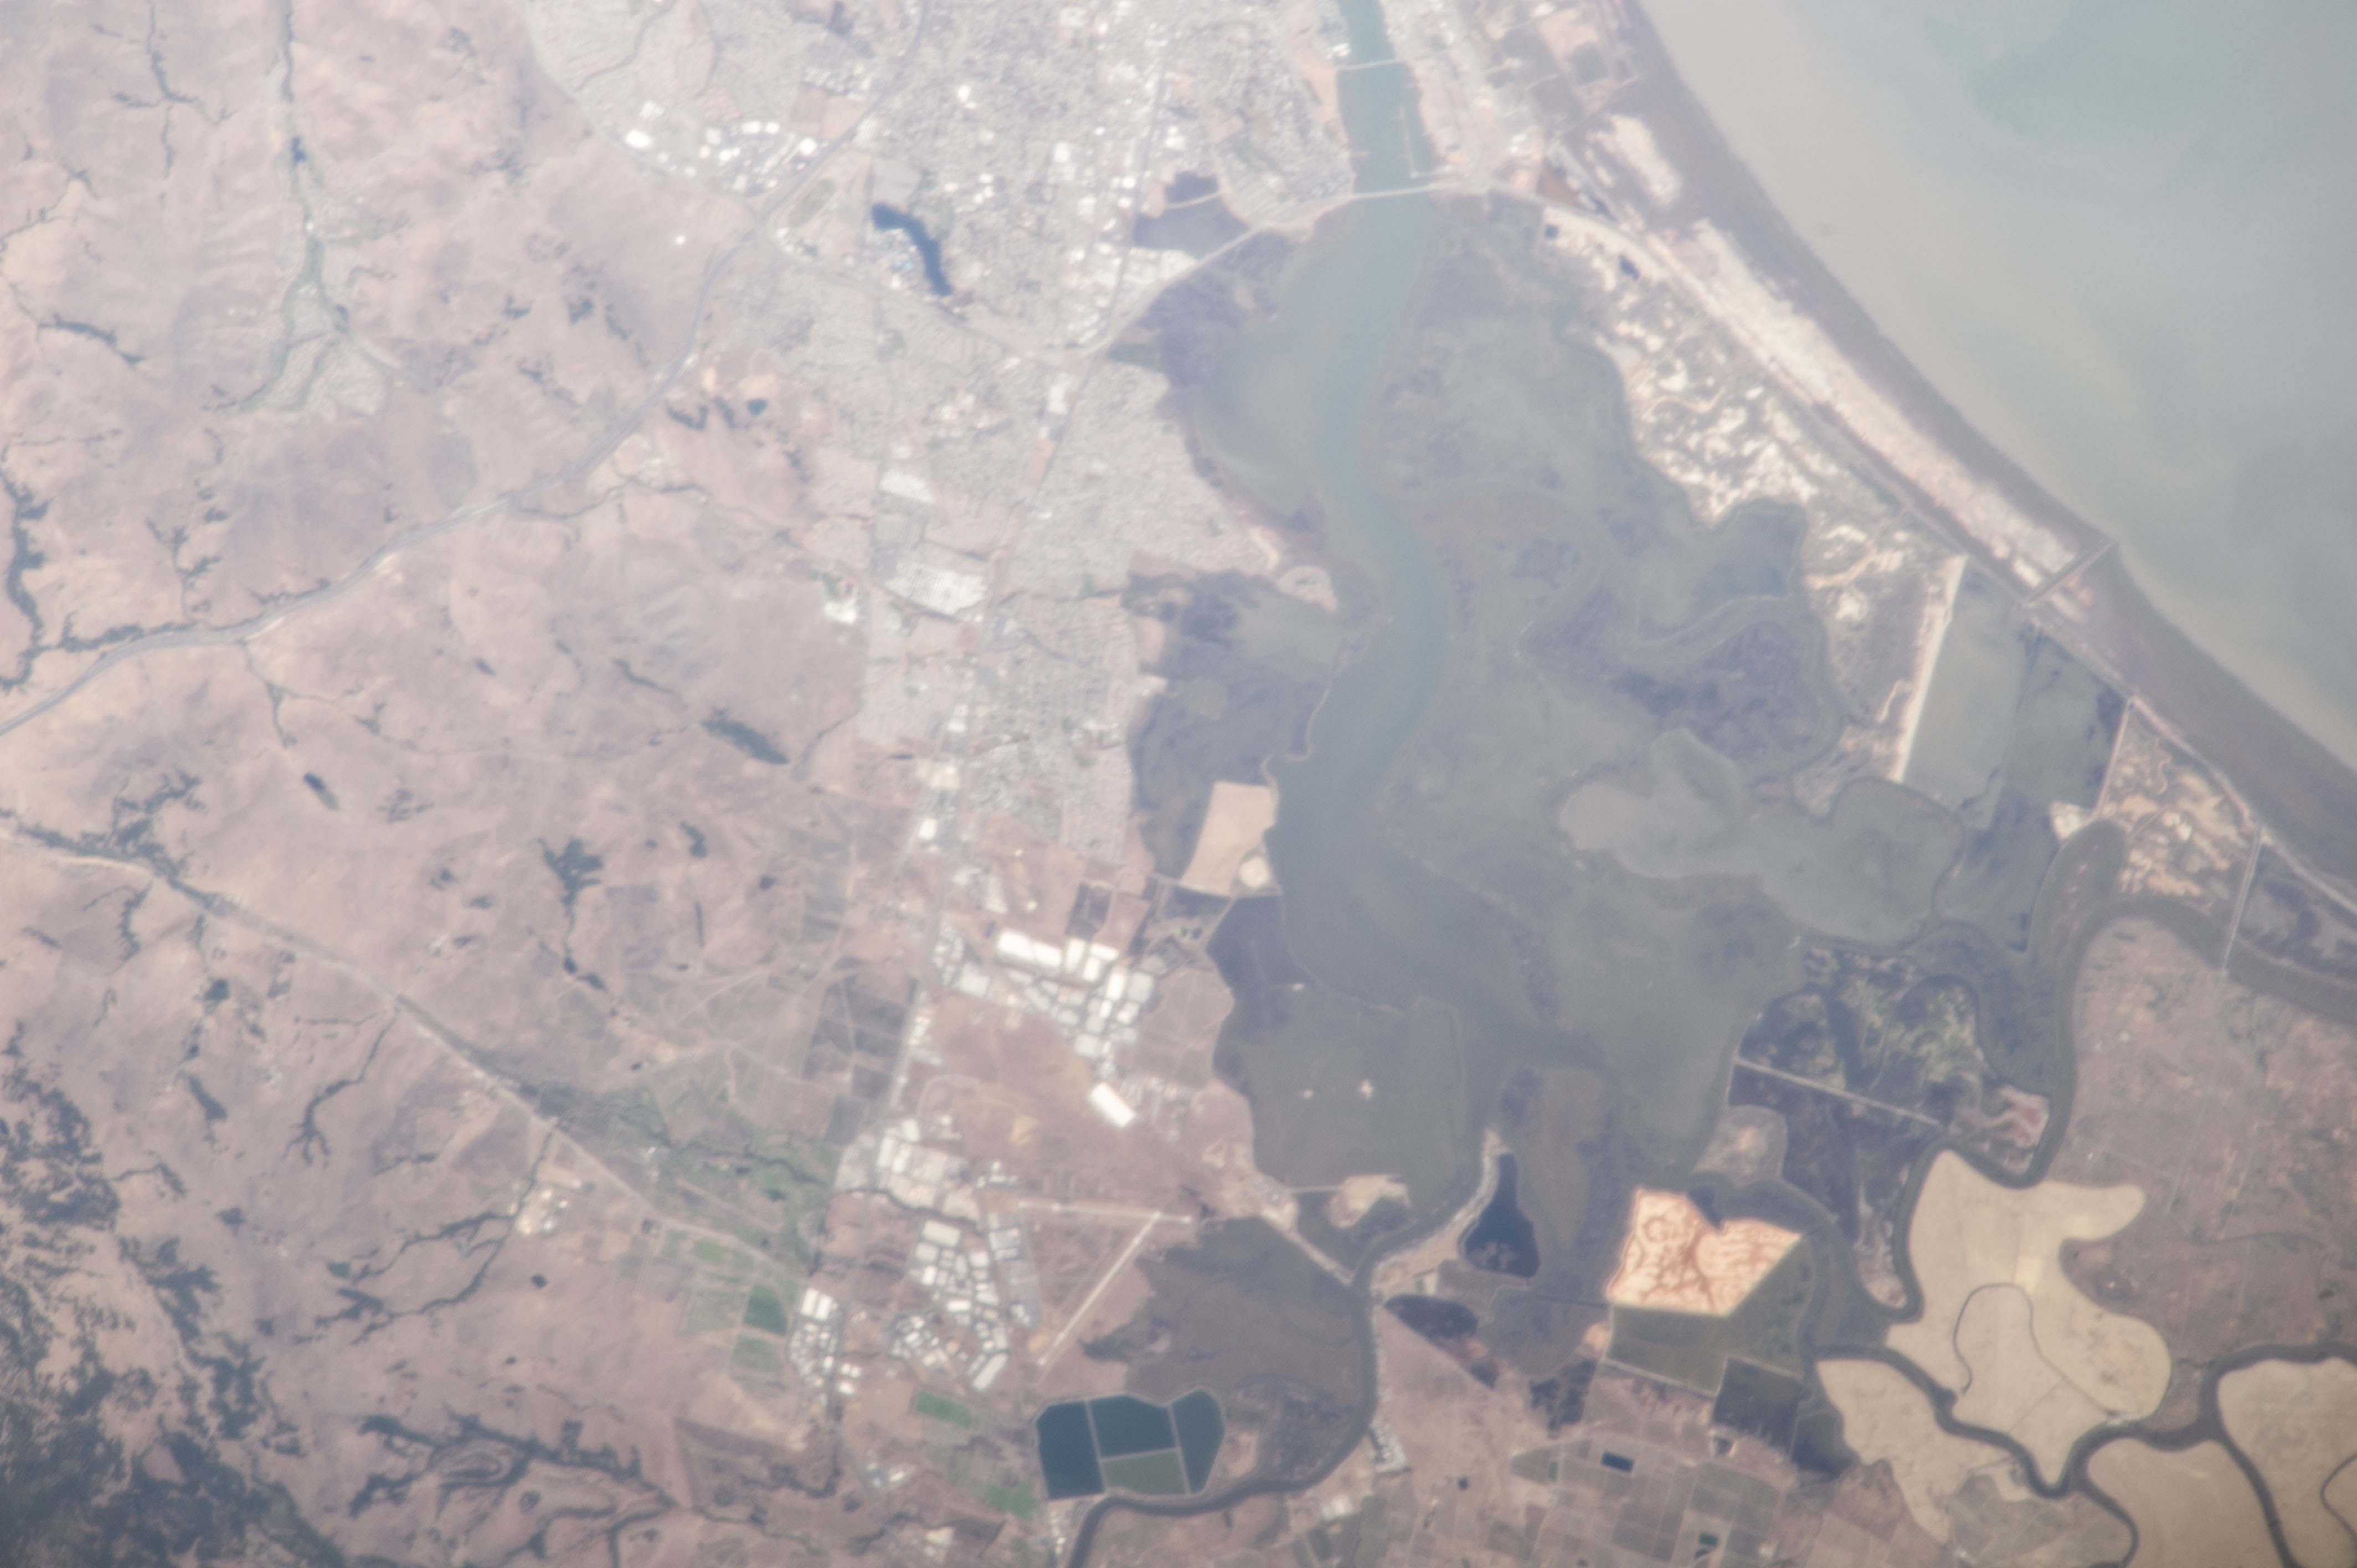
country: USA-CALIFORNIA
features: CY.
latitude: 38.2
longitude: -122.3
